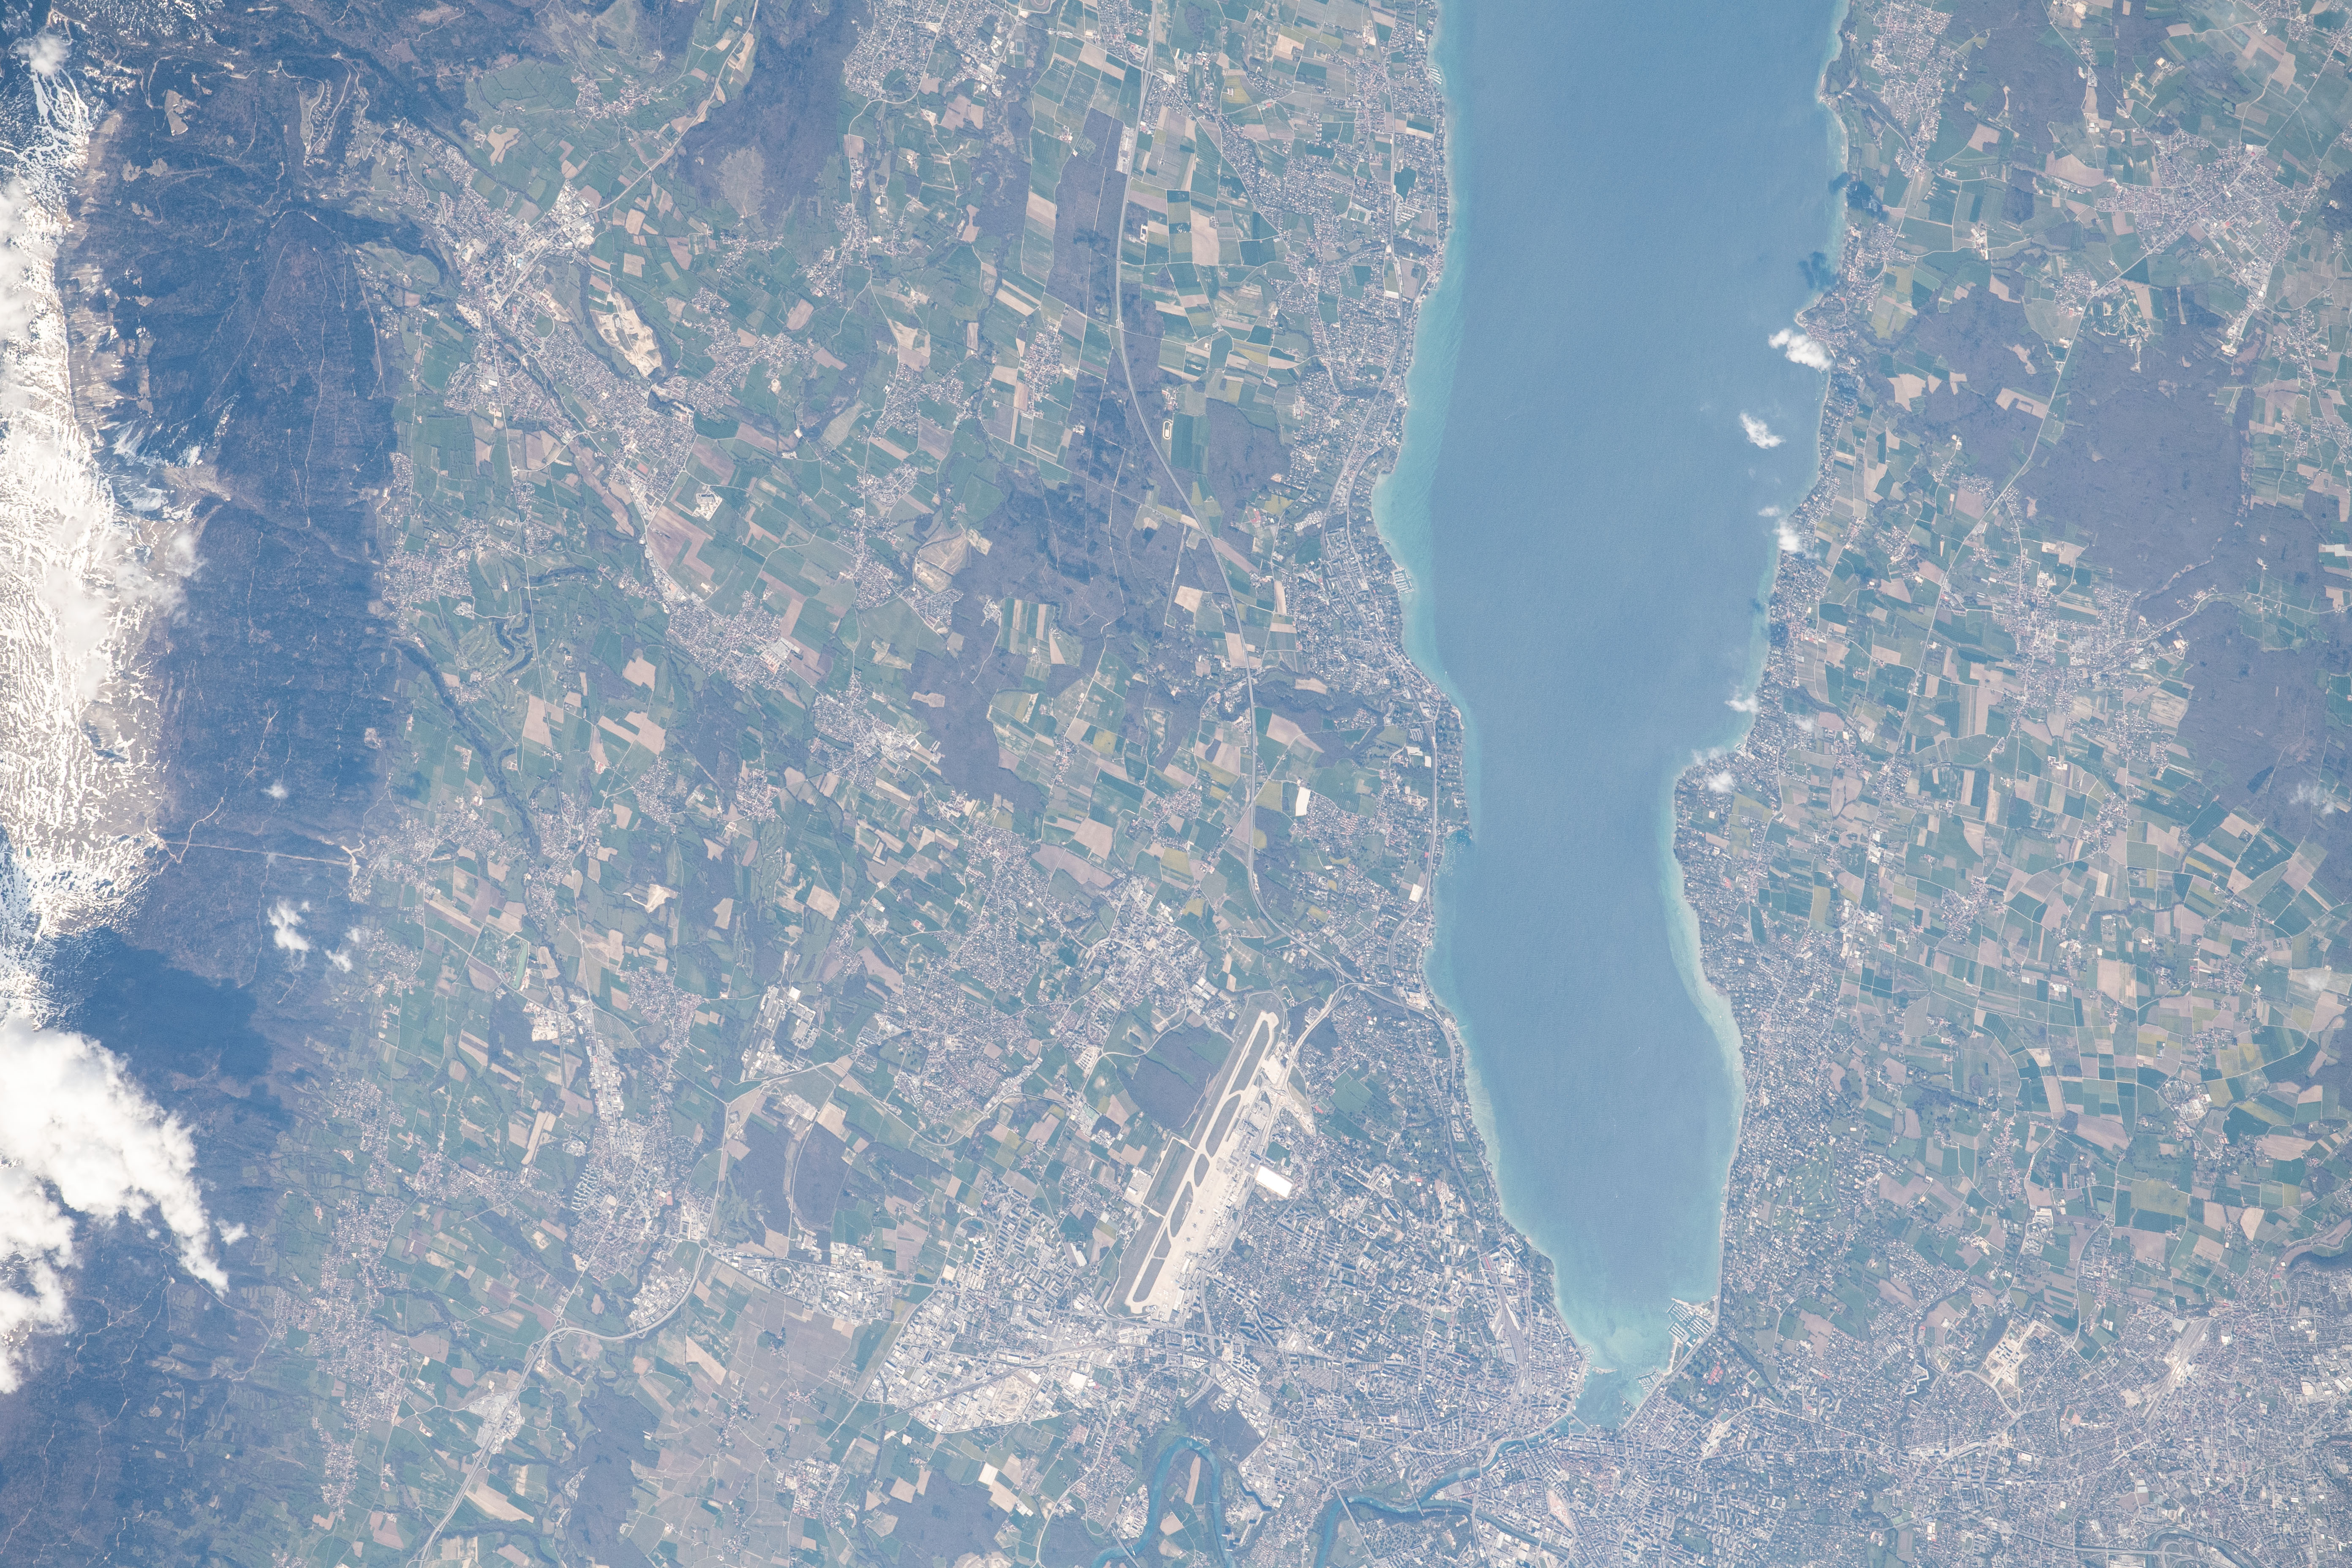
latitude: 46.3
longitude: 6.1
